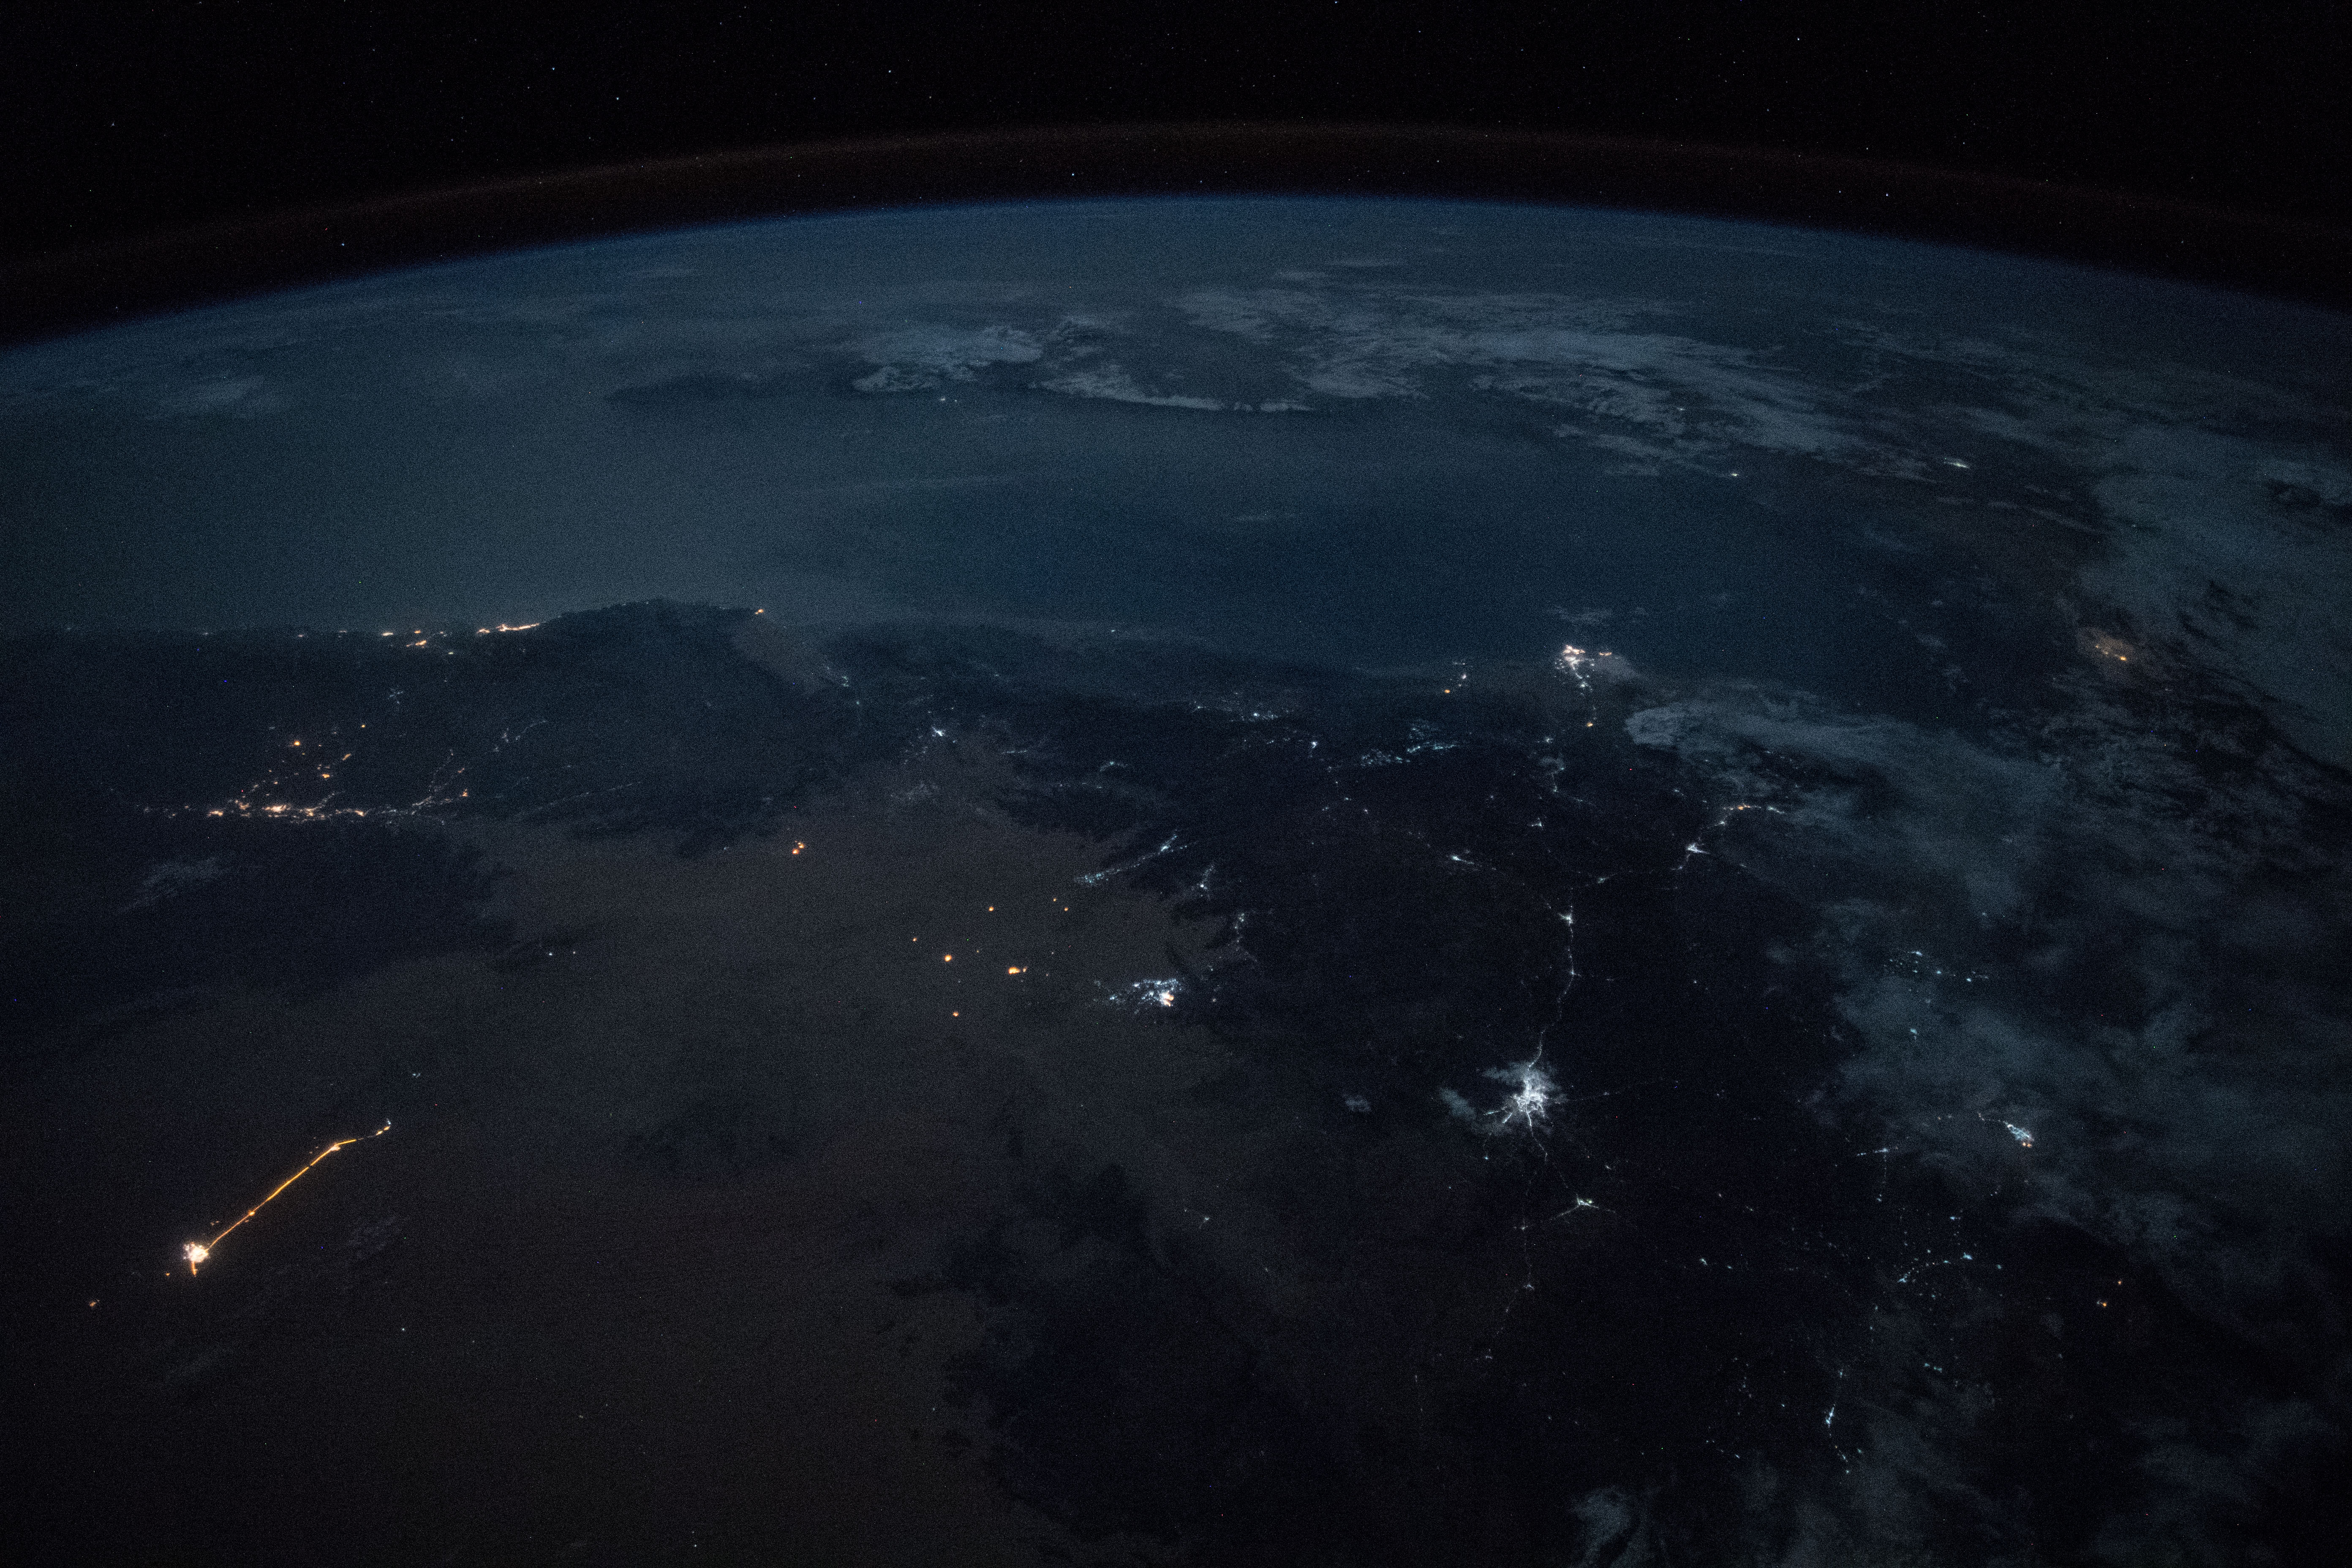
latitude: 14.5
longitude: 46.0
